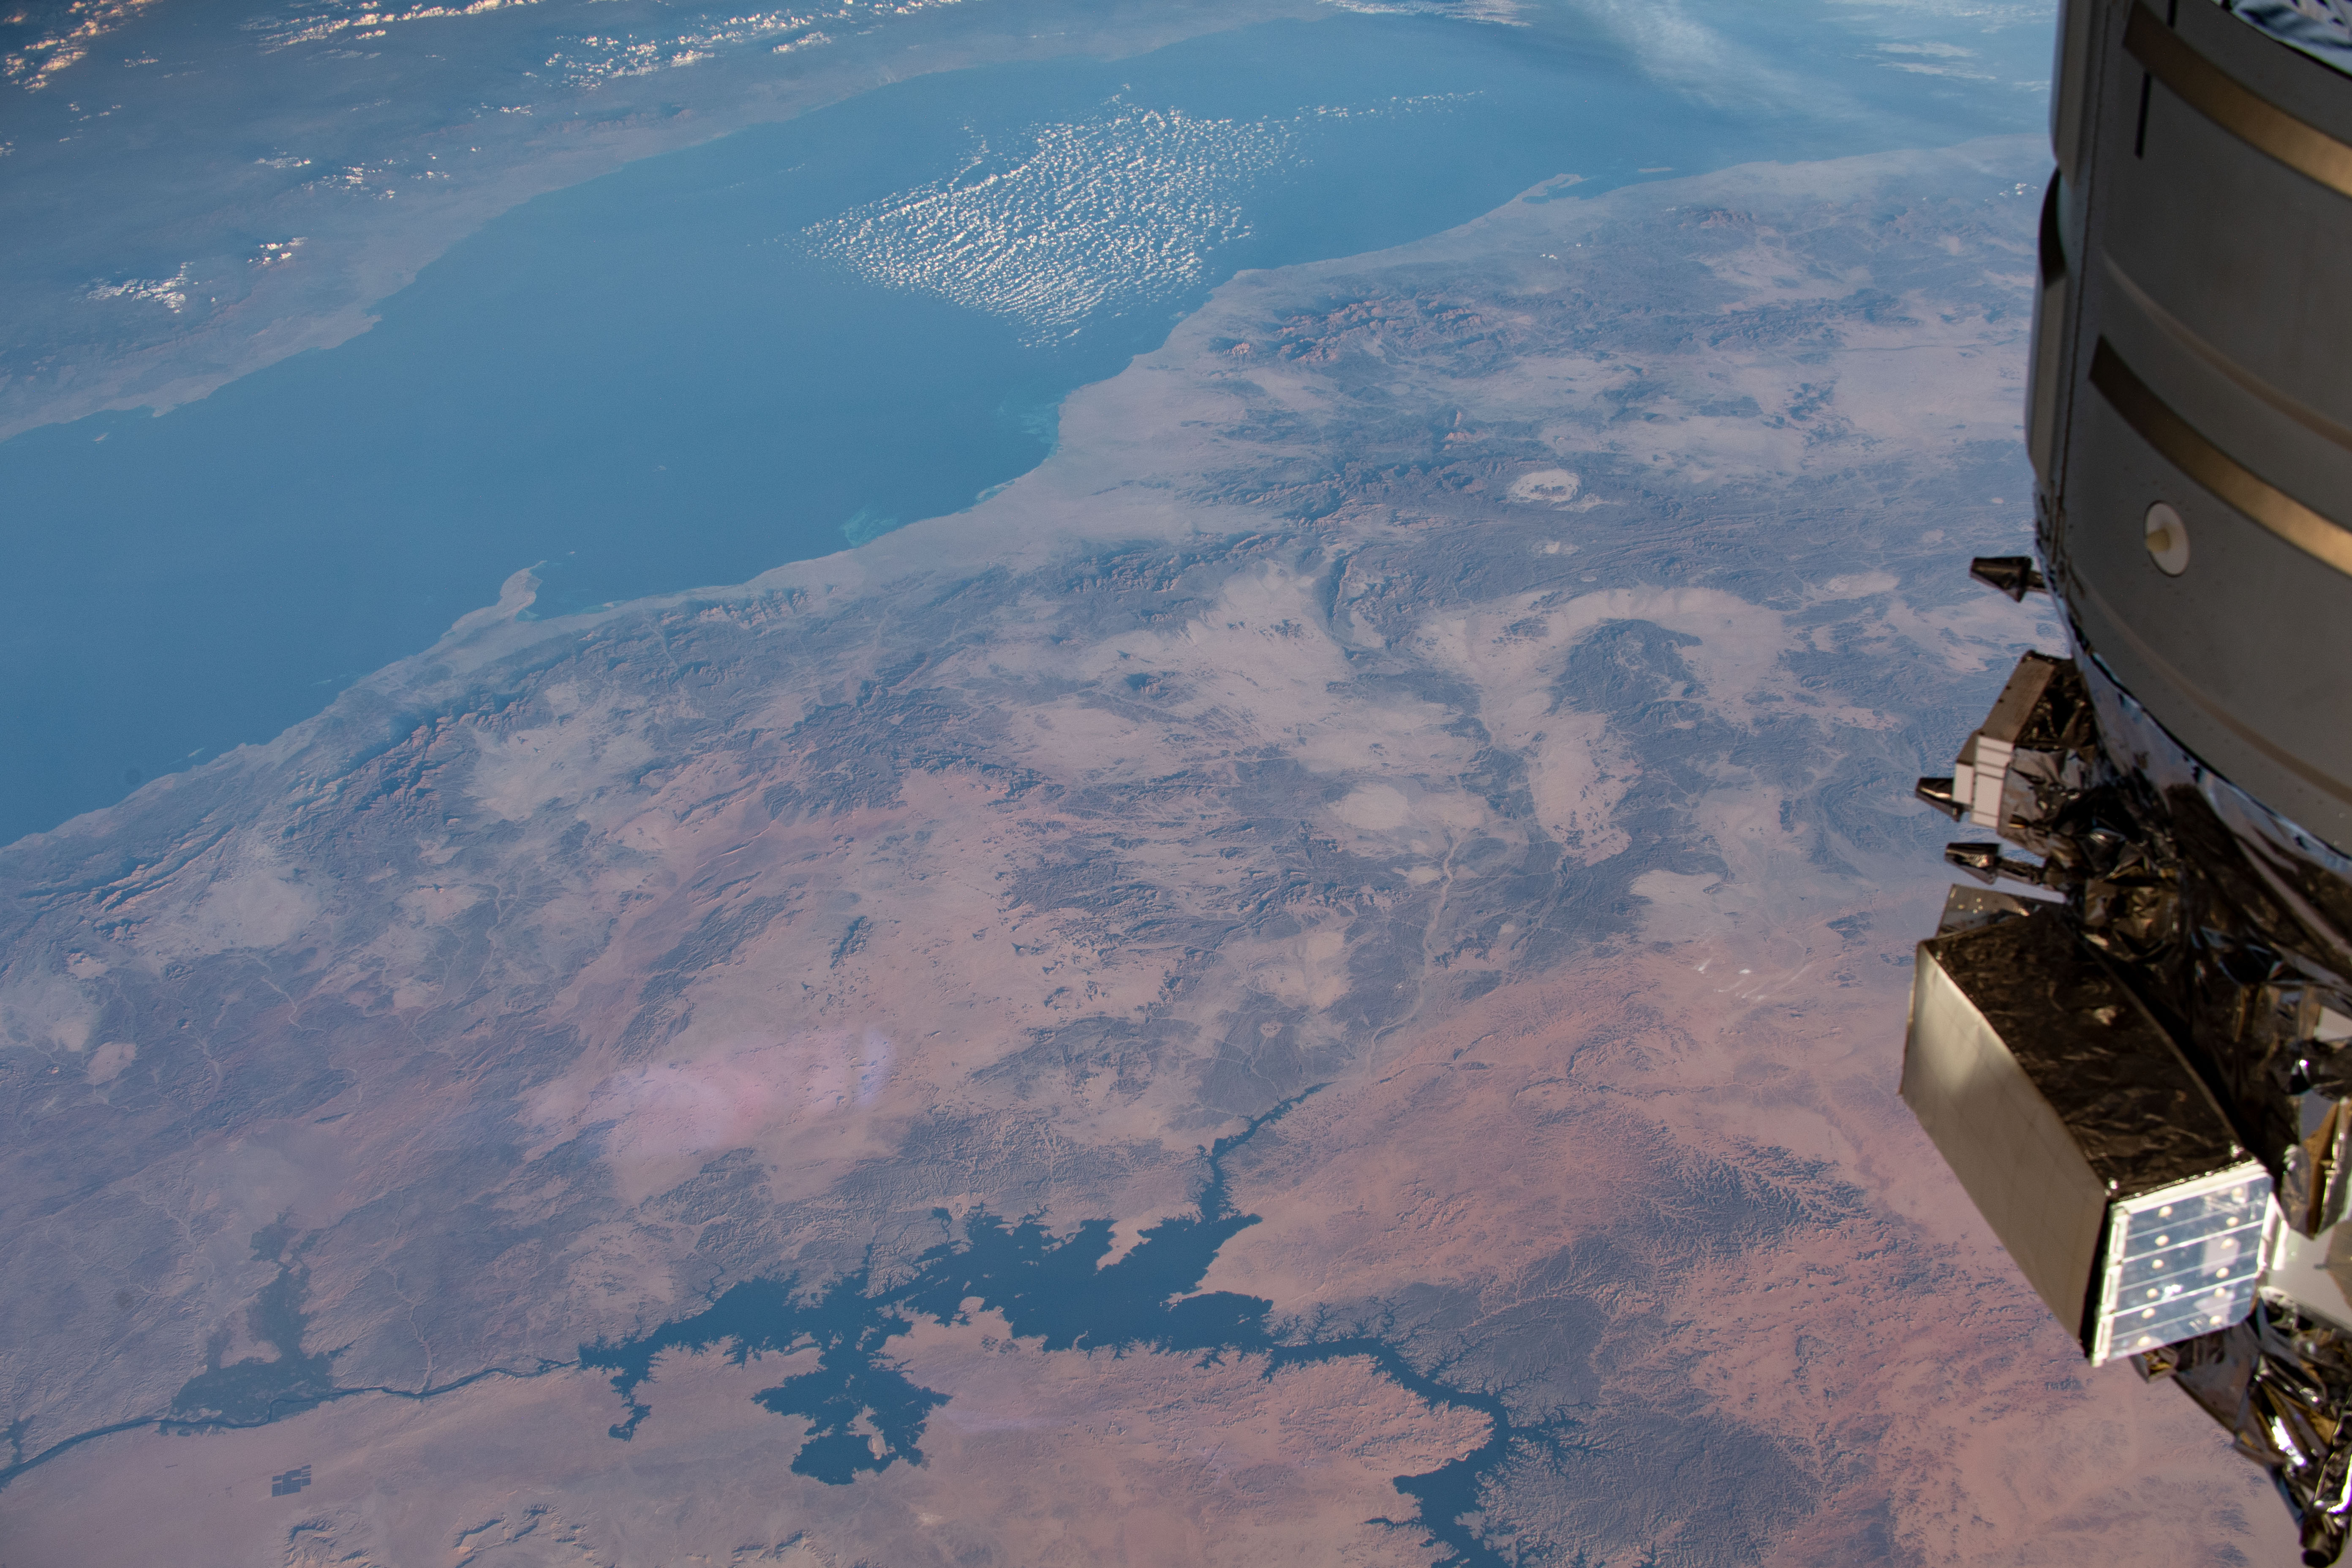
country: EGYPT
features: ASWAN LAKE, RED SEA
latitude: 22.5
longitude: 34.5
